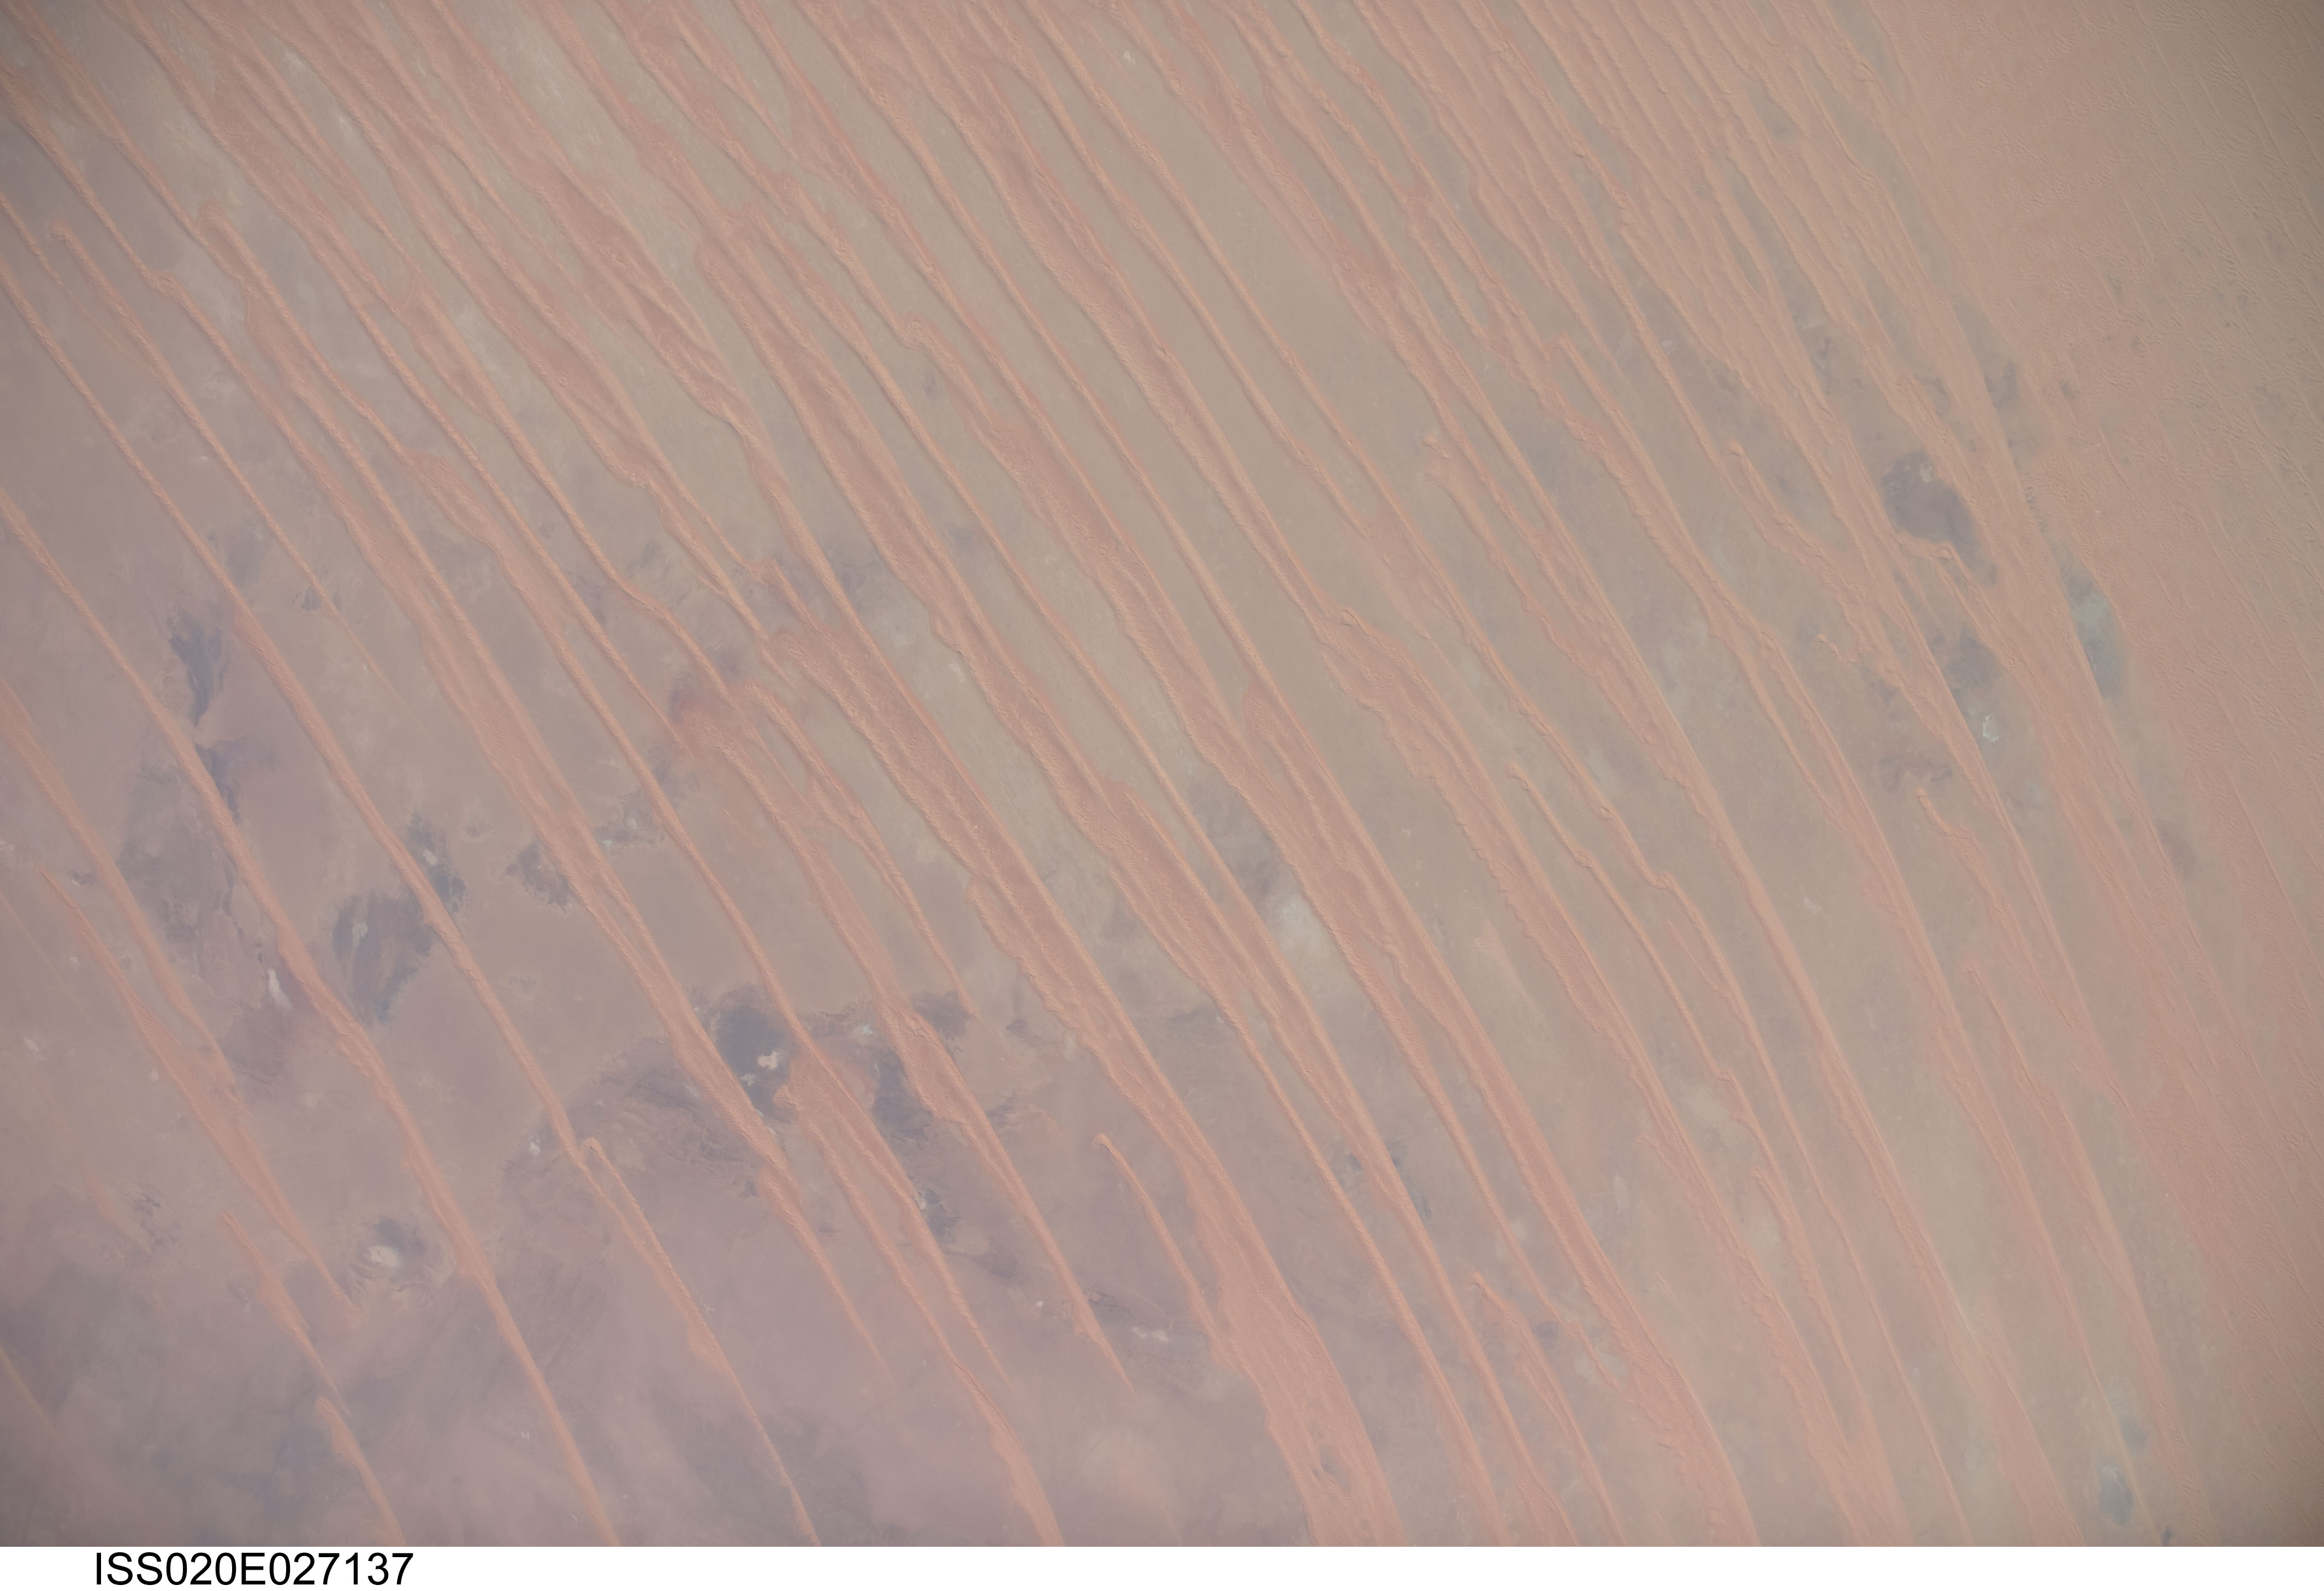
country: ALGERIA
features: ERG CHECH LINEAR DUNES
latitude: 25.6
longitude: -2.3
